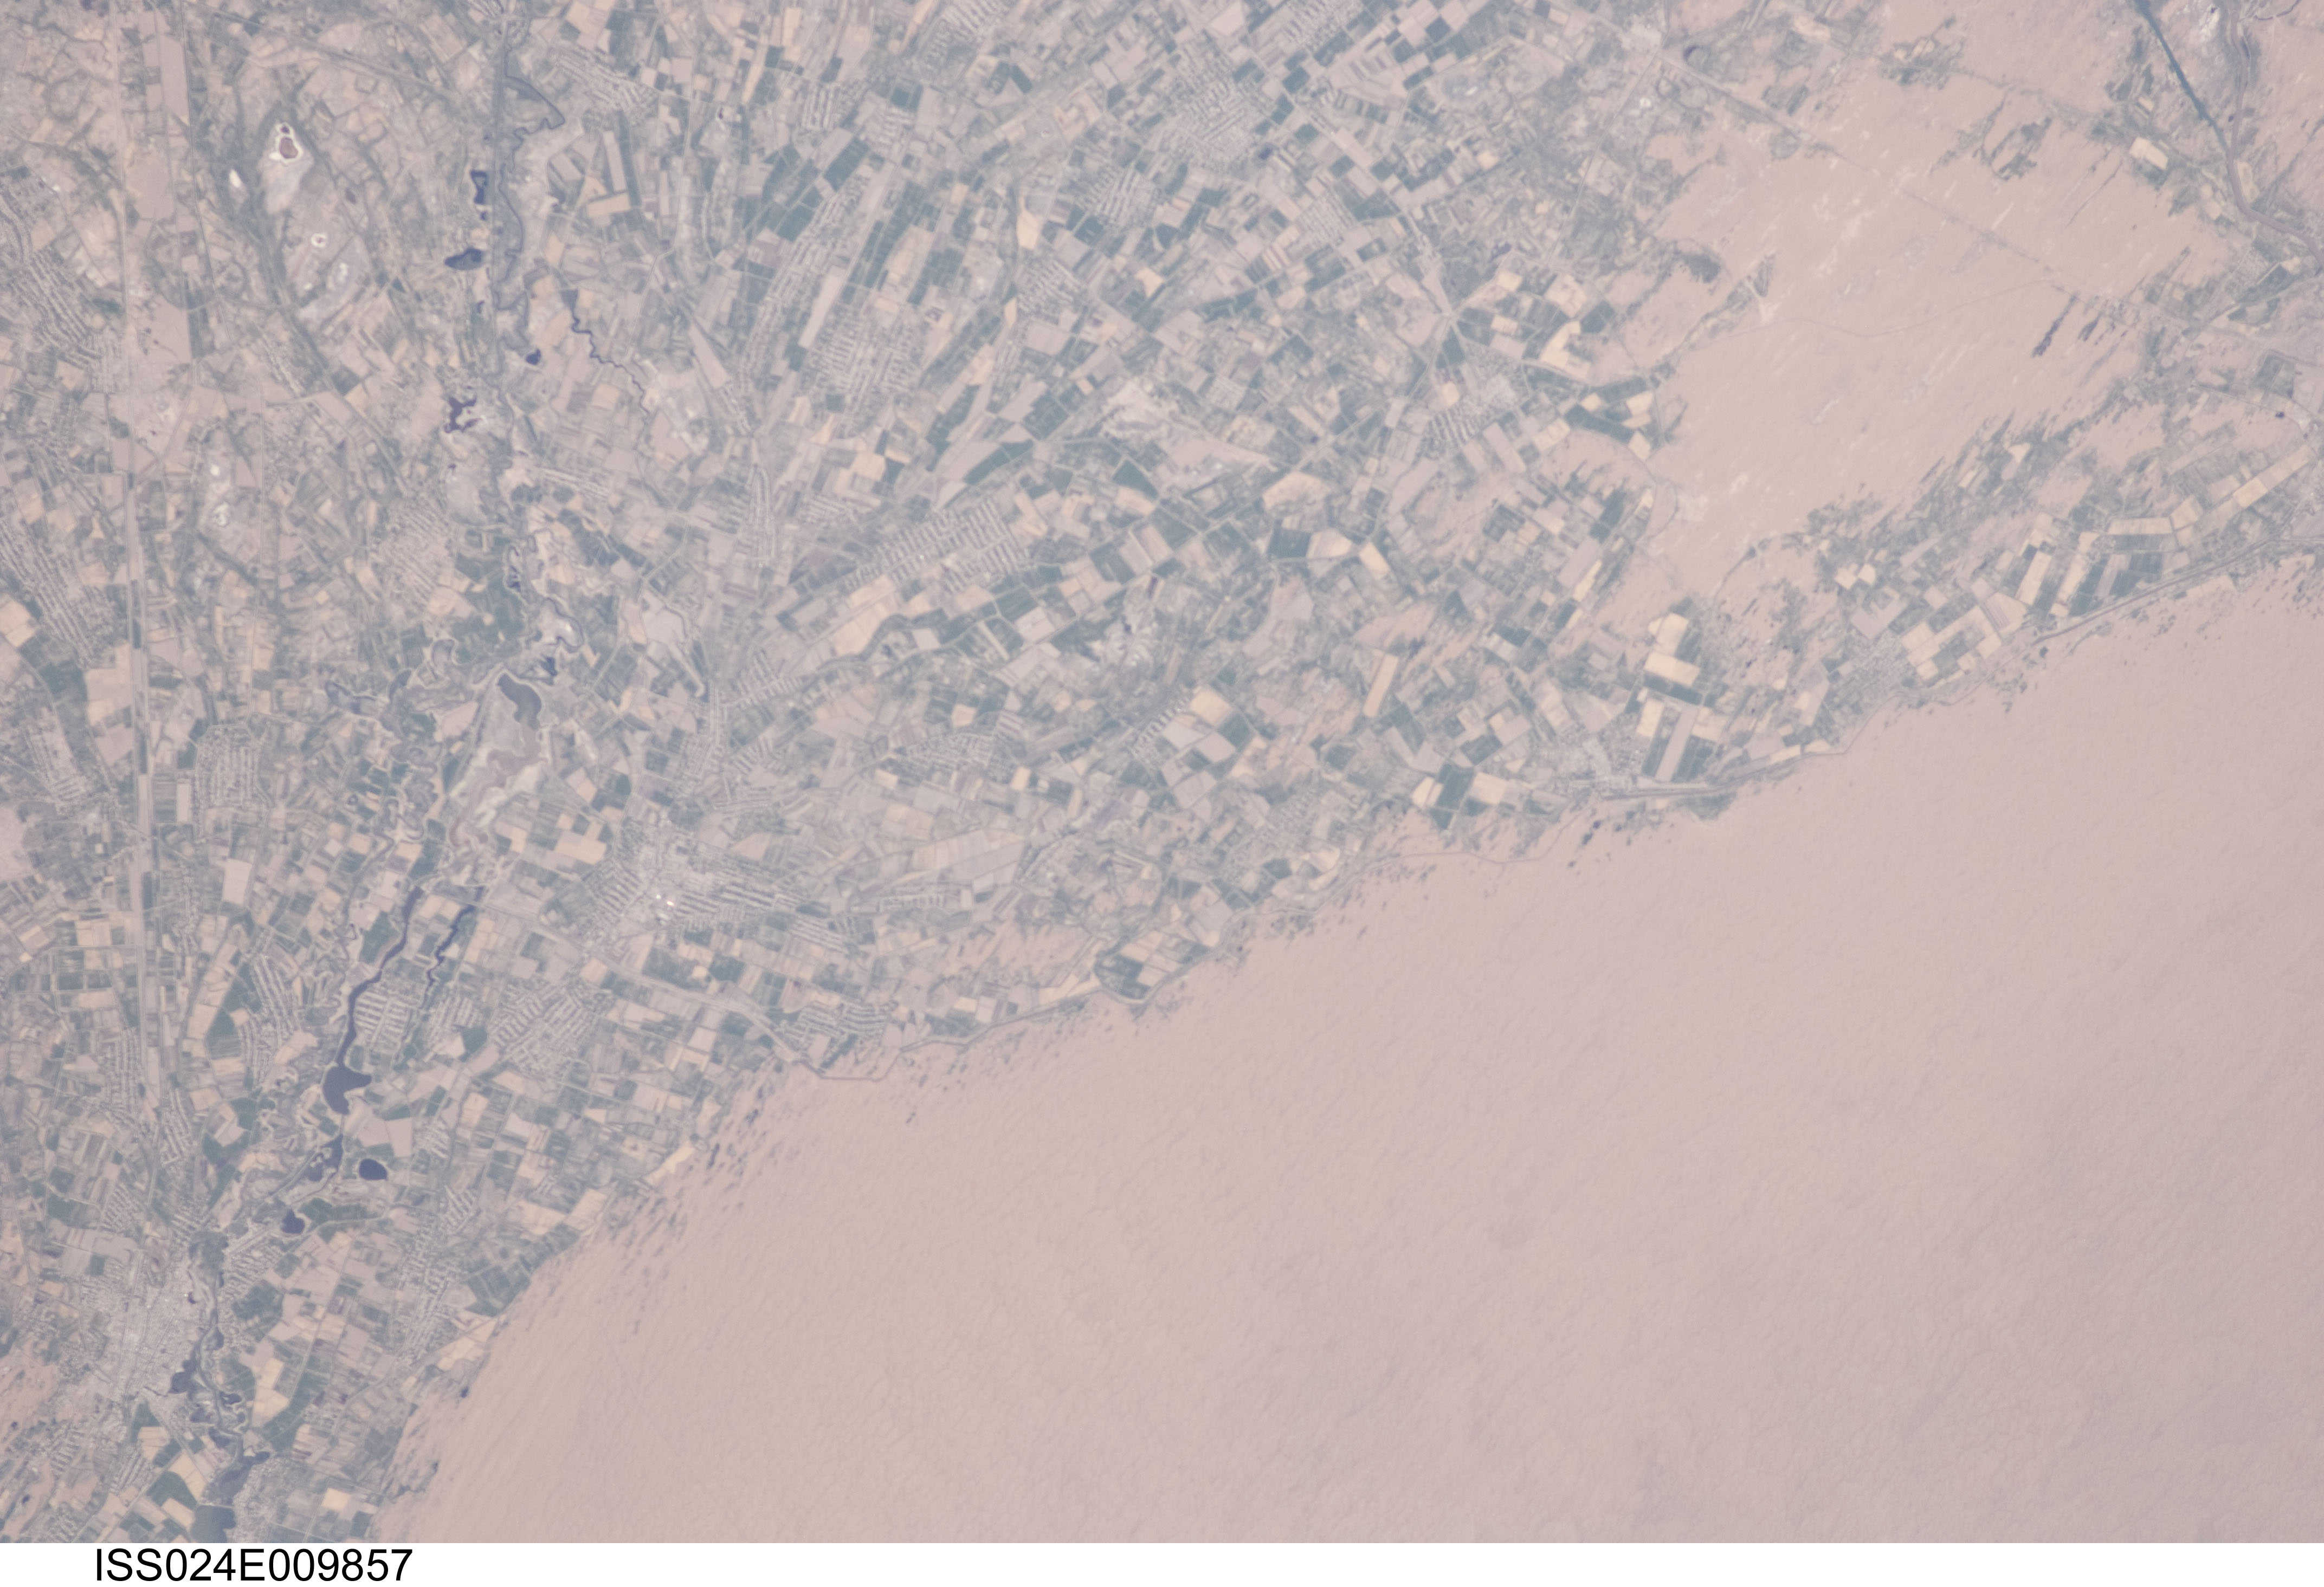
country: TURKMENISTAN
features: TURKMEN KALA, DESERT, AGR.
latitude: 37.5
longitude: 62.4
